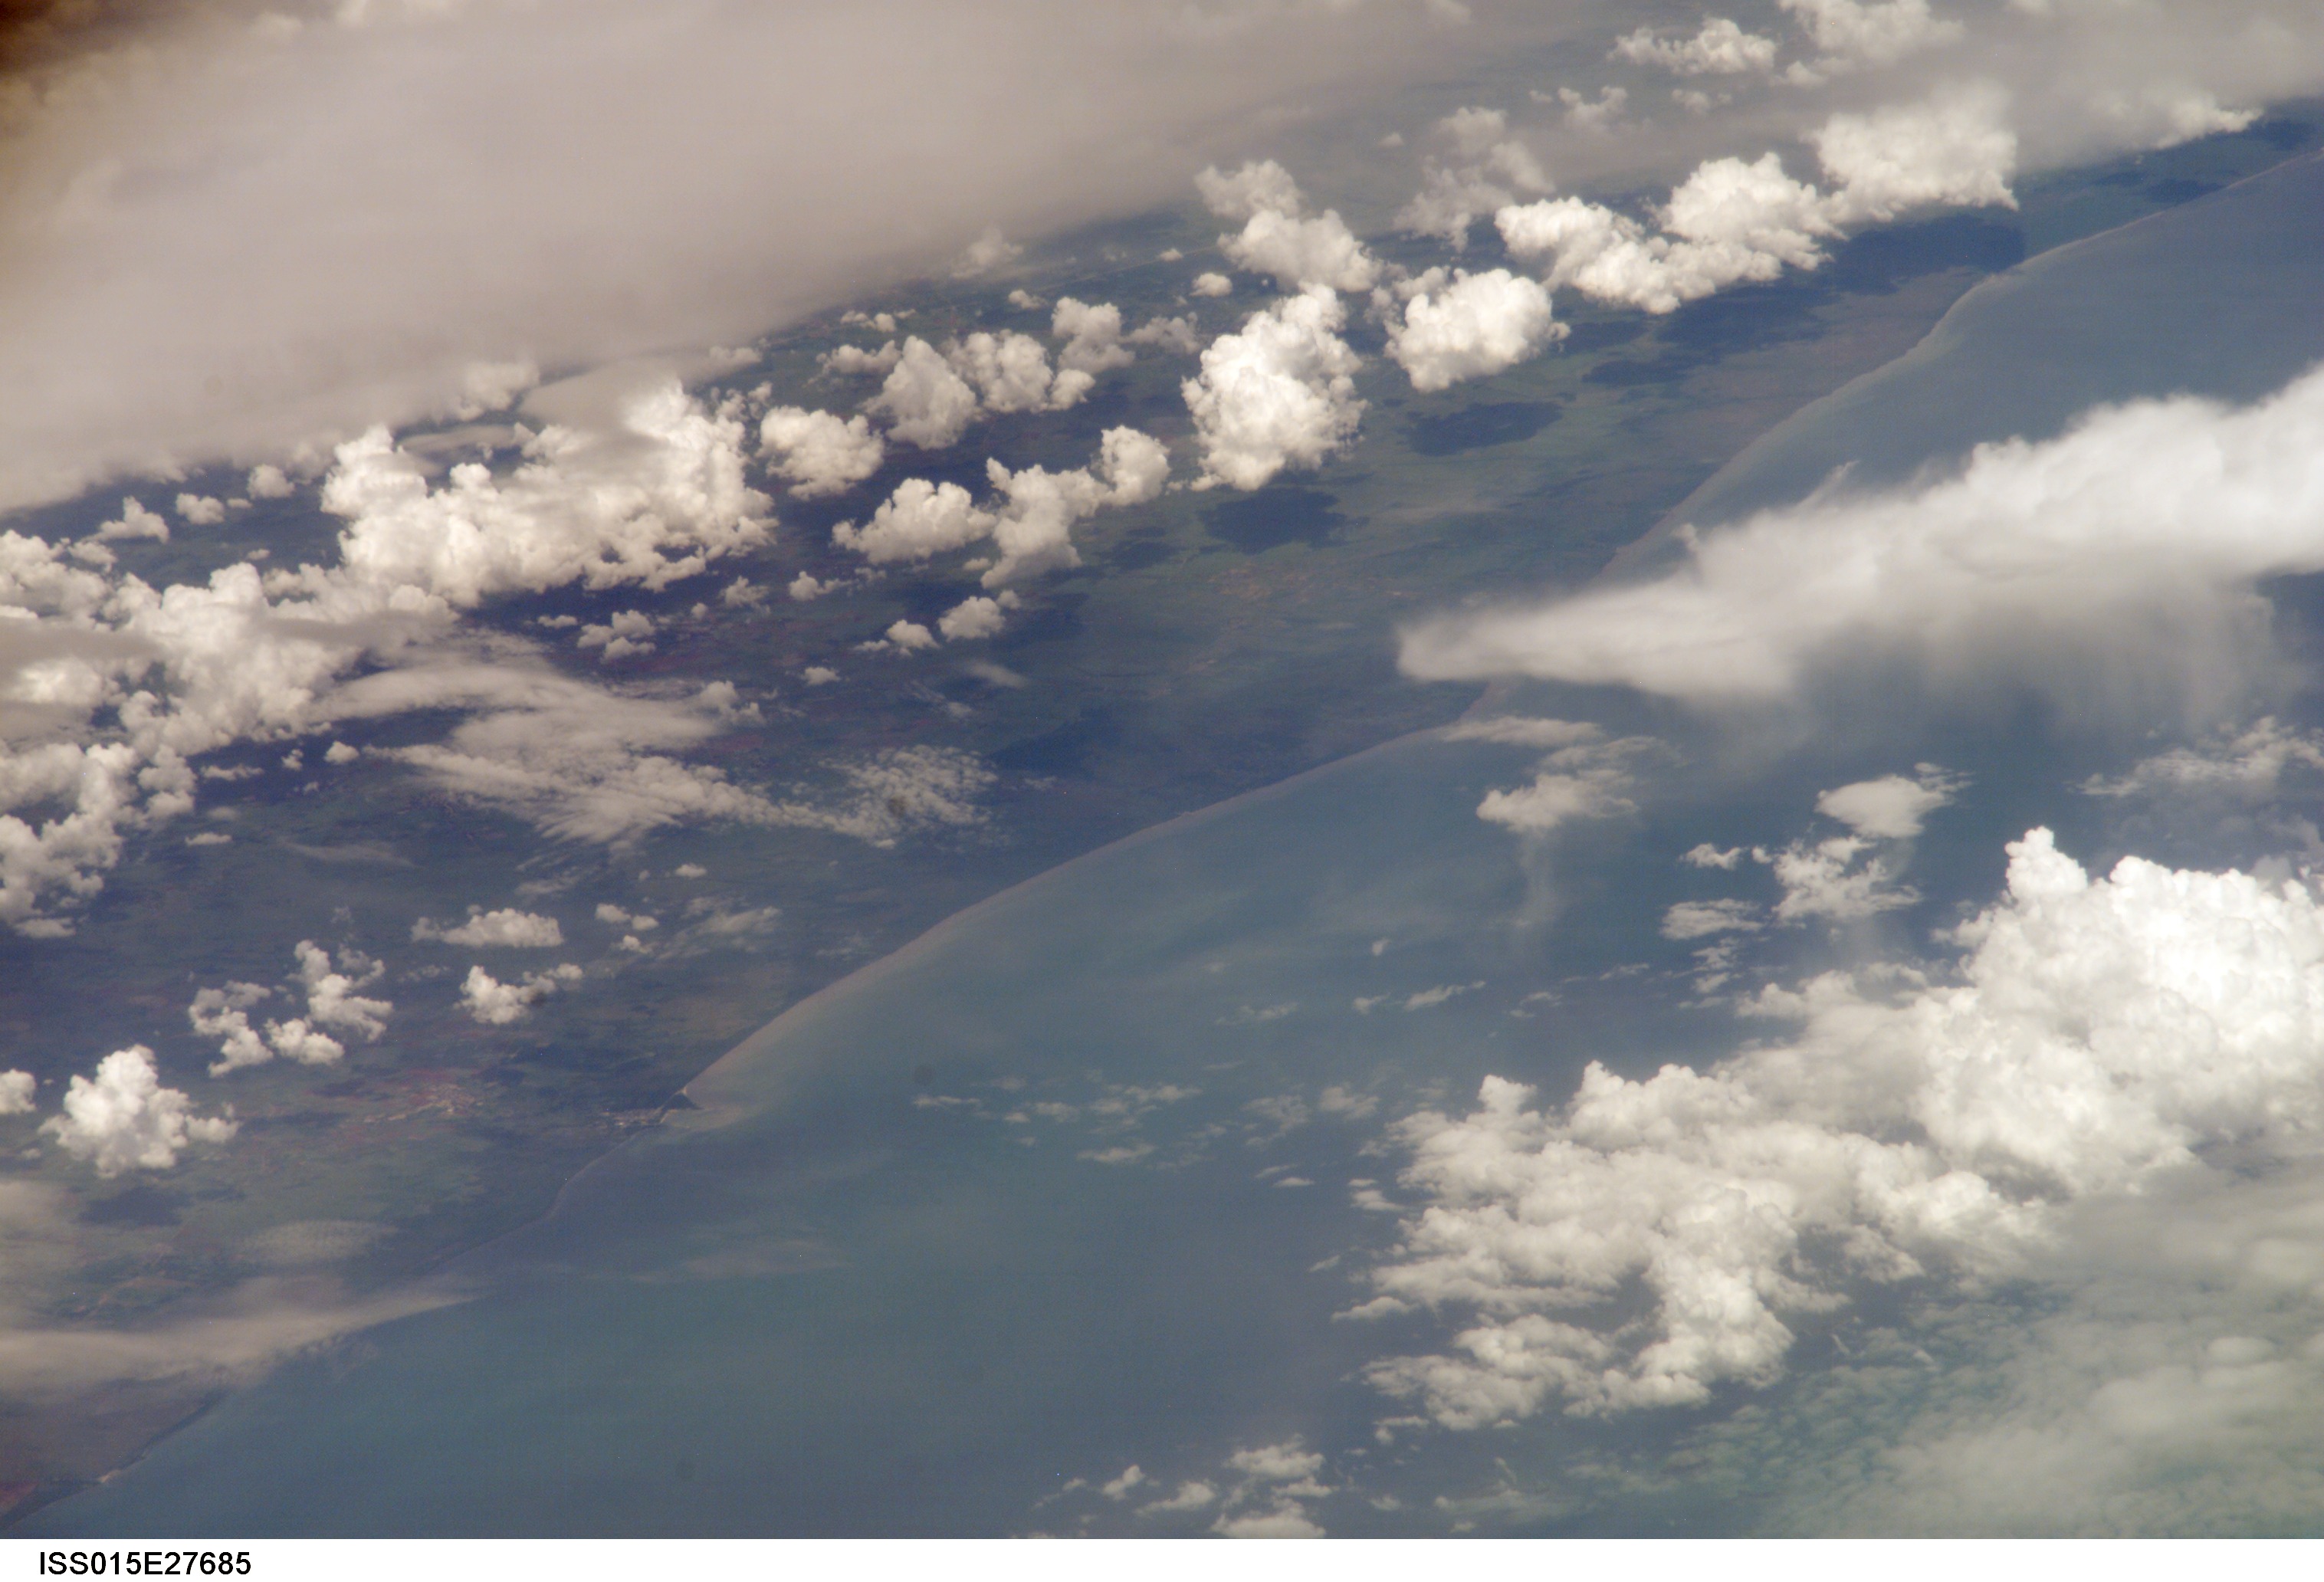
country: CUBA
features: COAST, G. OF BATABANO
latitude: 22.7
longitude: -82.1
